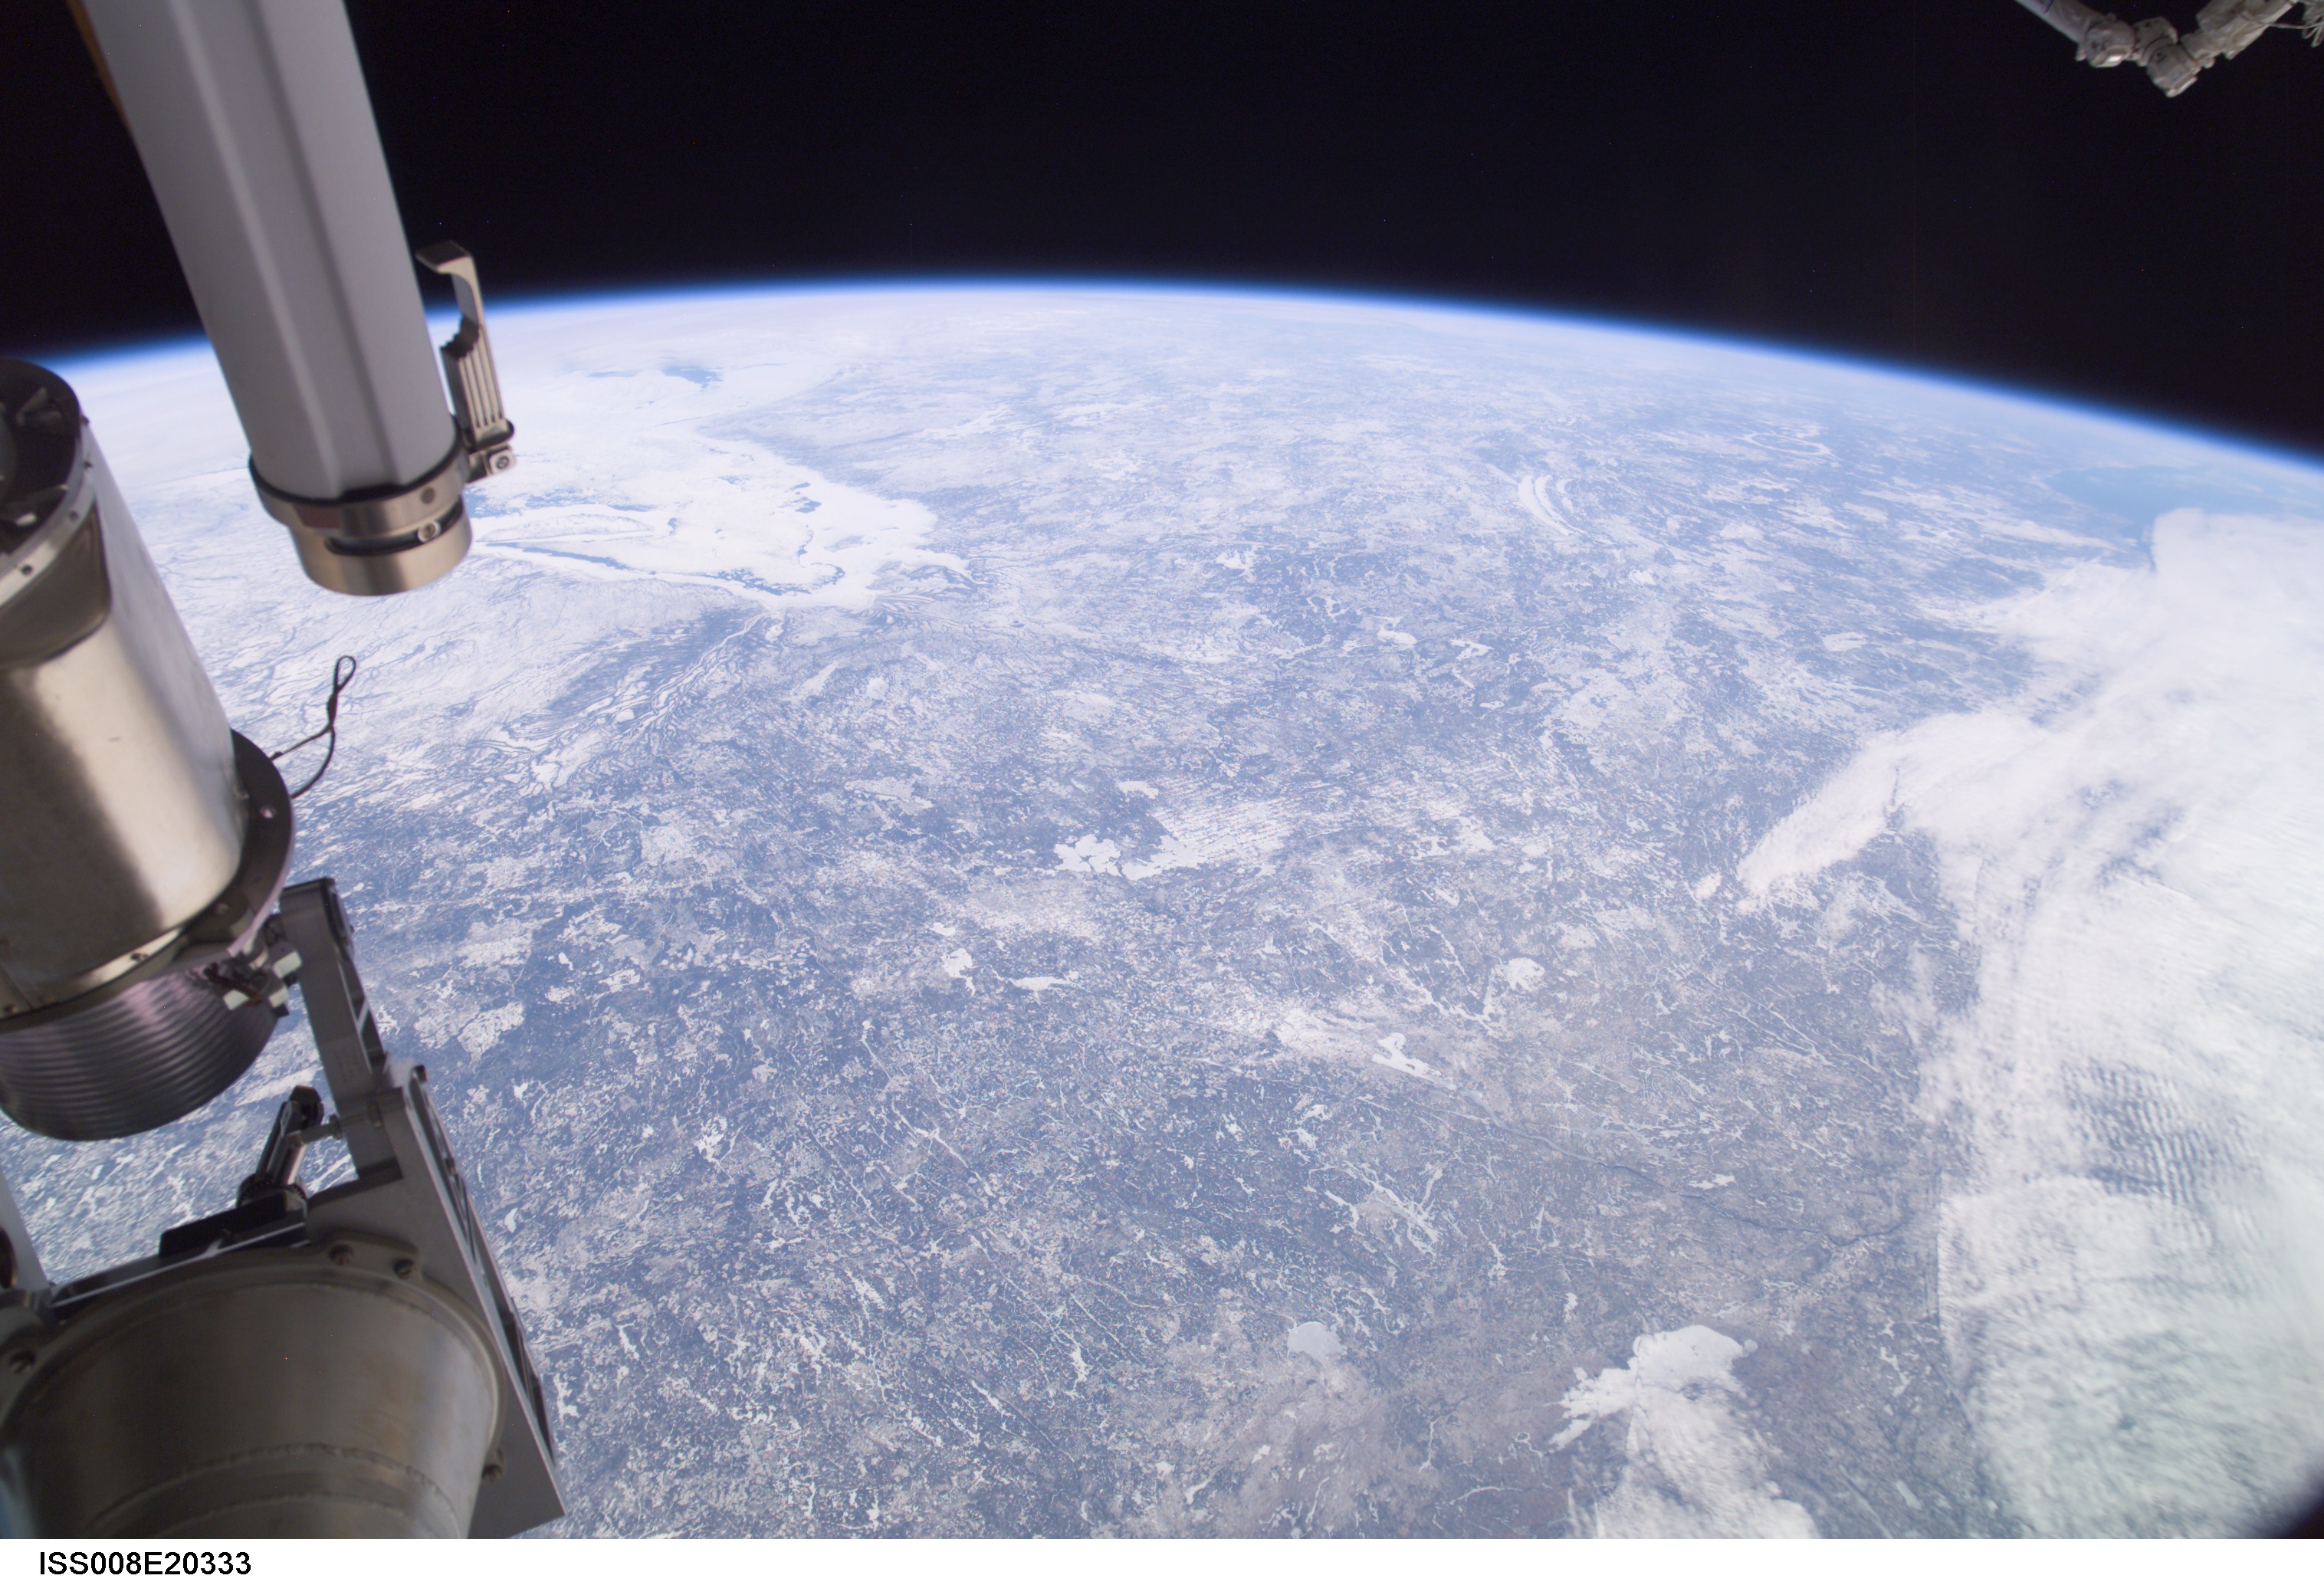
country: CANADA-Q
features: JAMES B., QUEBEC, ONTARIO, ATMOSPHERIC LIMB
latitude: 49.0
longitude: -79.5
